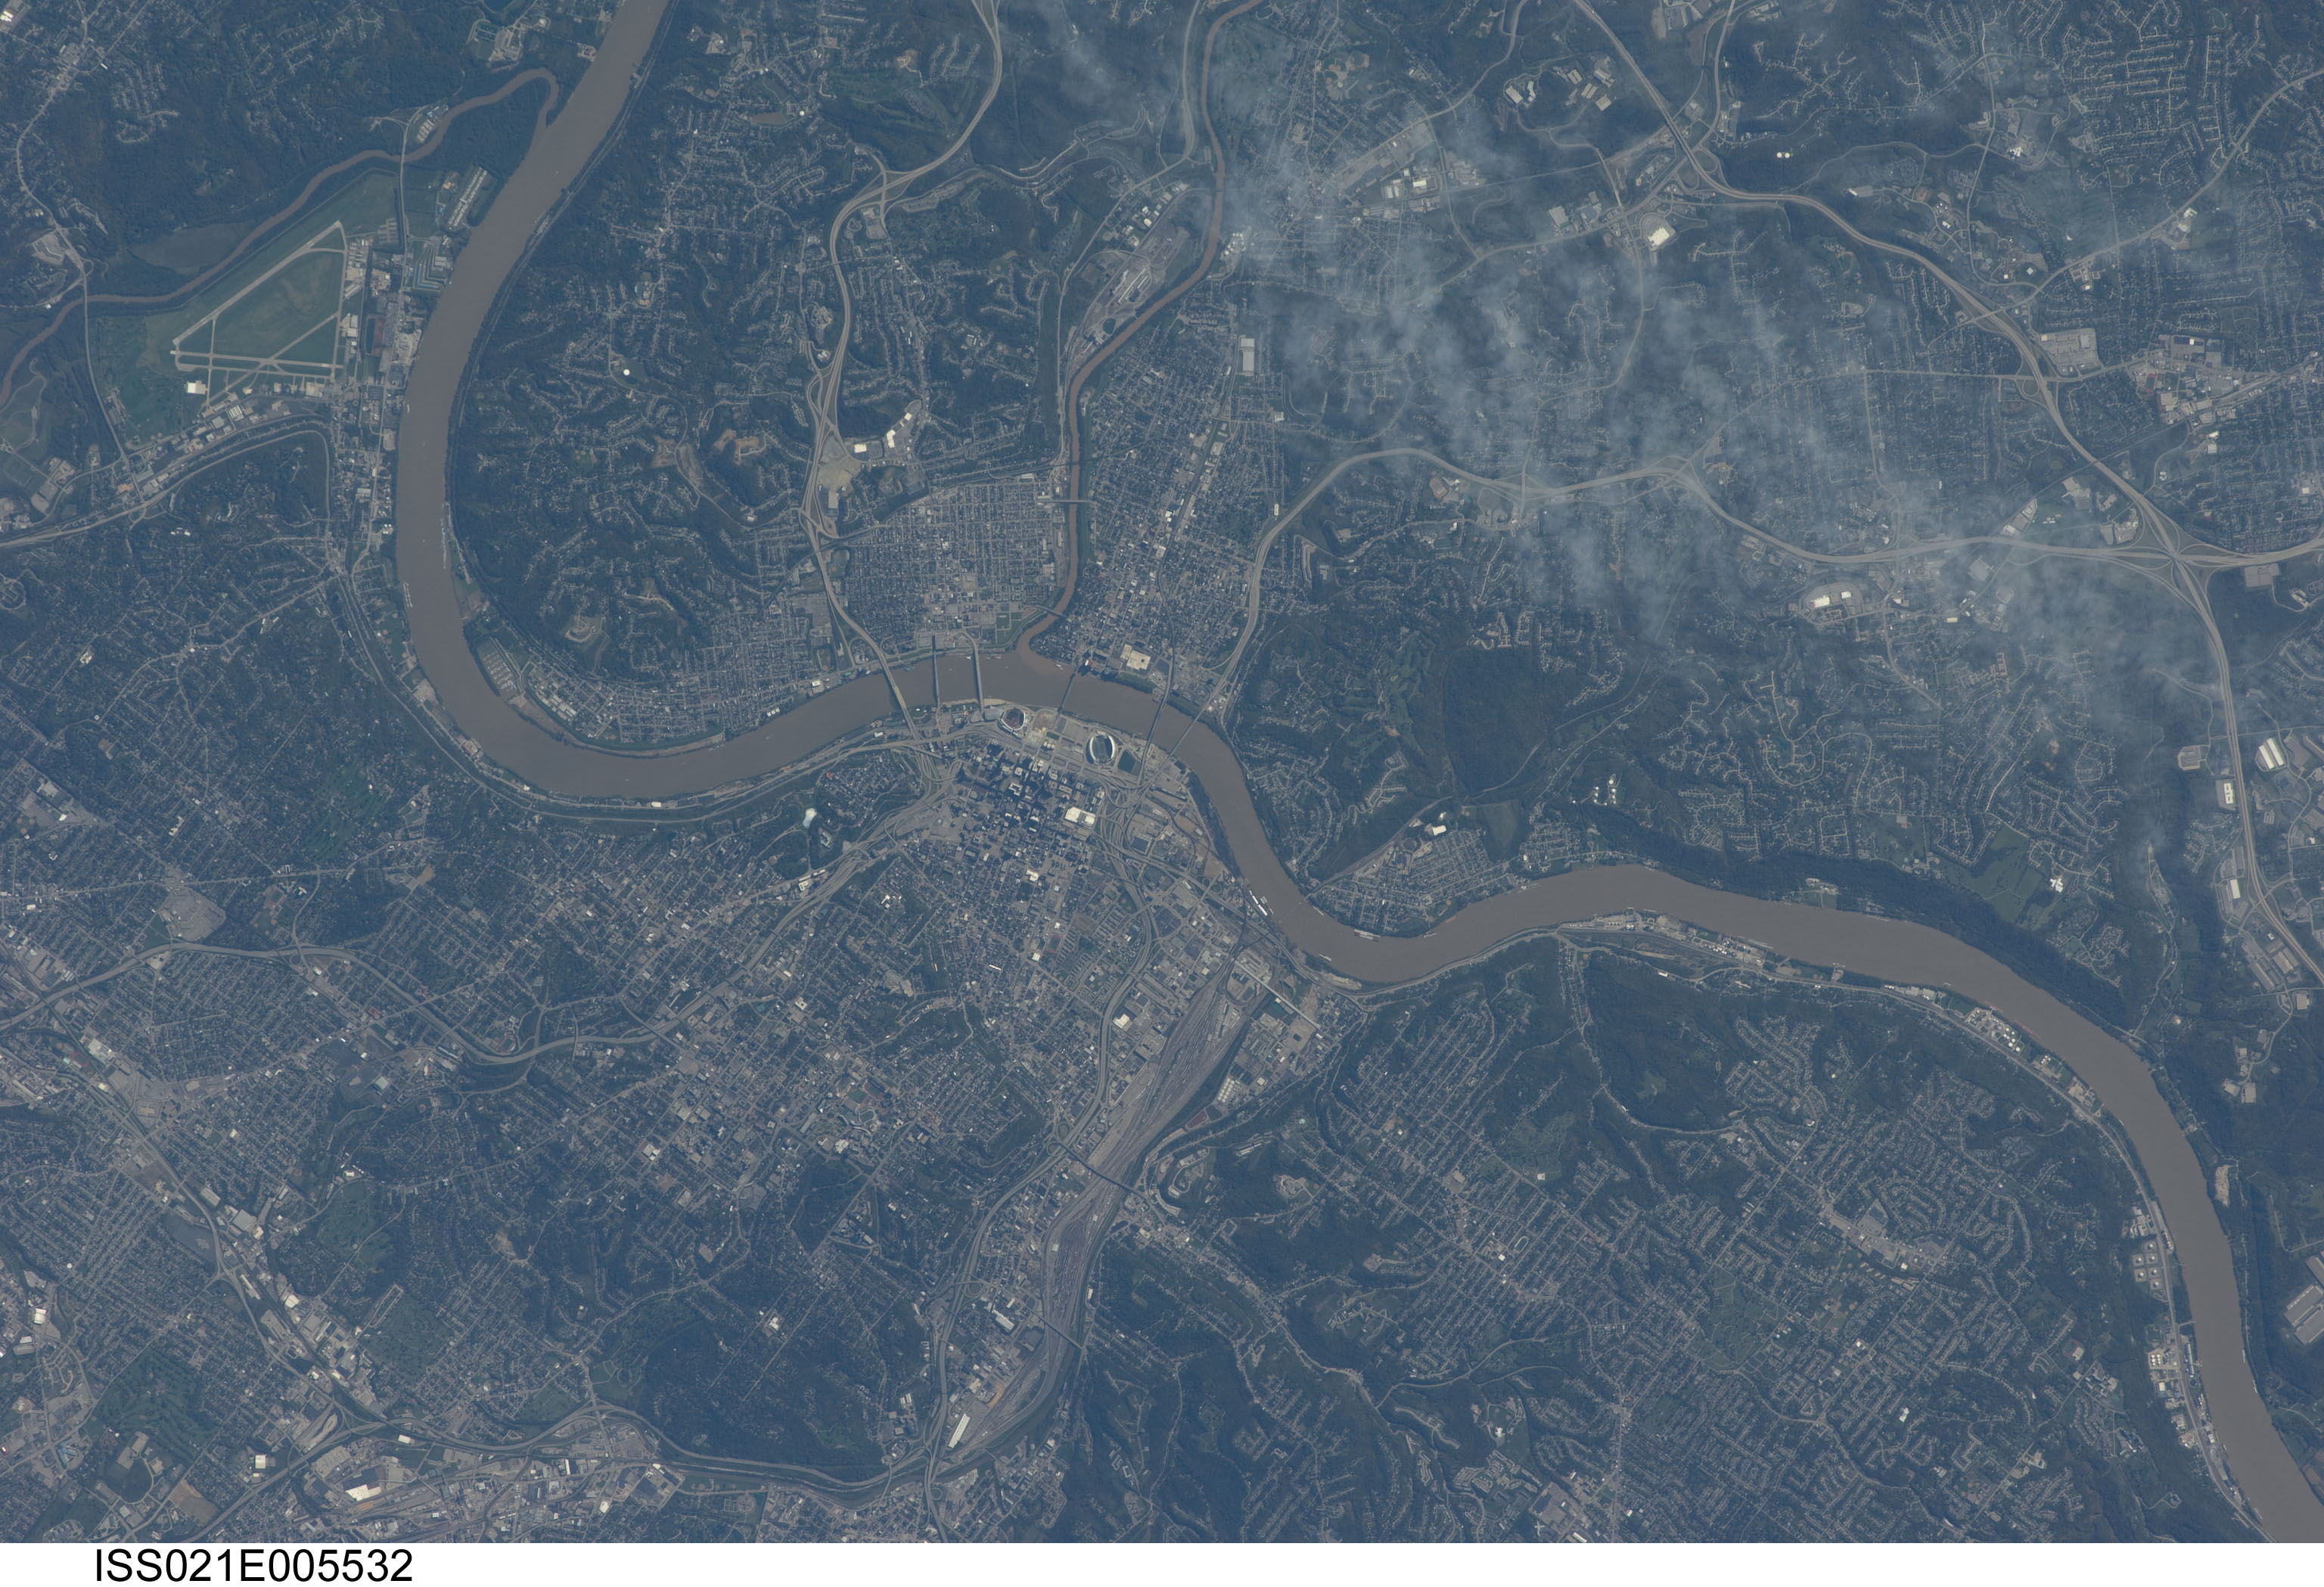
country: USA-OHIO
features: CINCINNATI, OHIO R., LUNKEN FIELD
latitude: 39.1
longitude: -84.5
